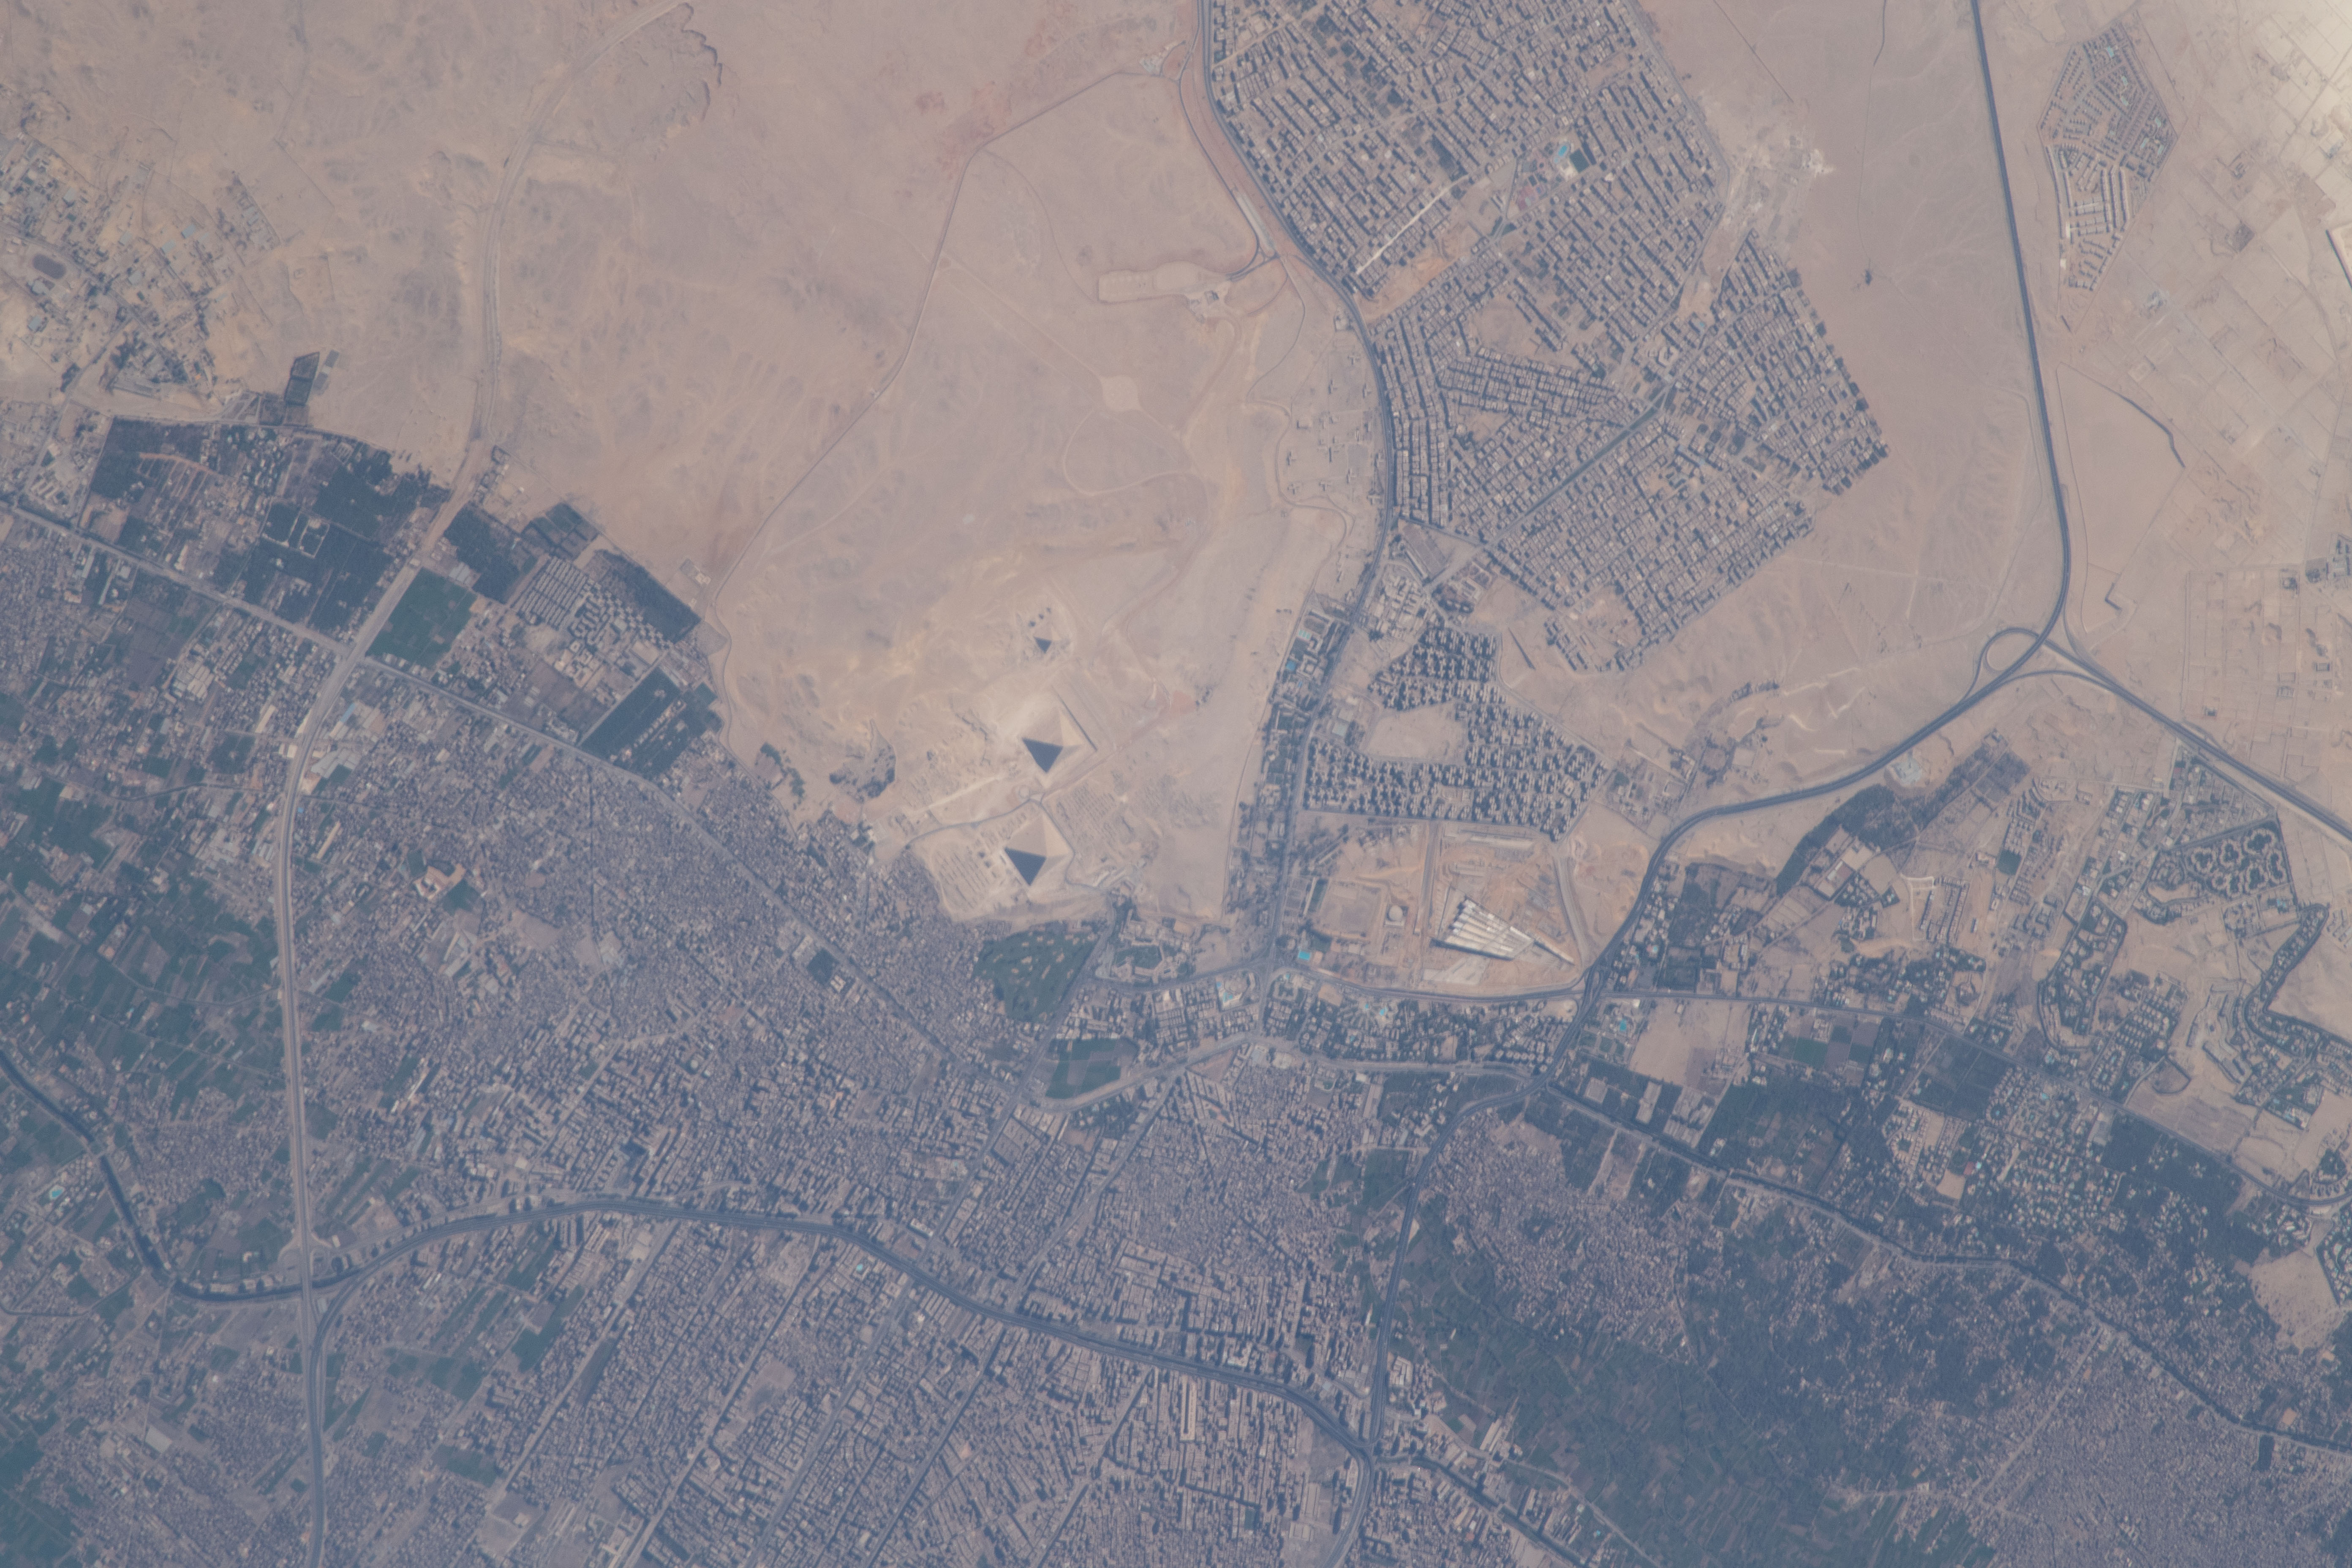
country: EGYPT
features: PYRAMID OF GIZA, PYRAMID OF MENKAURE, GREAT SPHINX OF GIZA, TOMB OF HEMON
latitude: 30.0
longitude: 31.1
